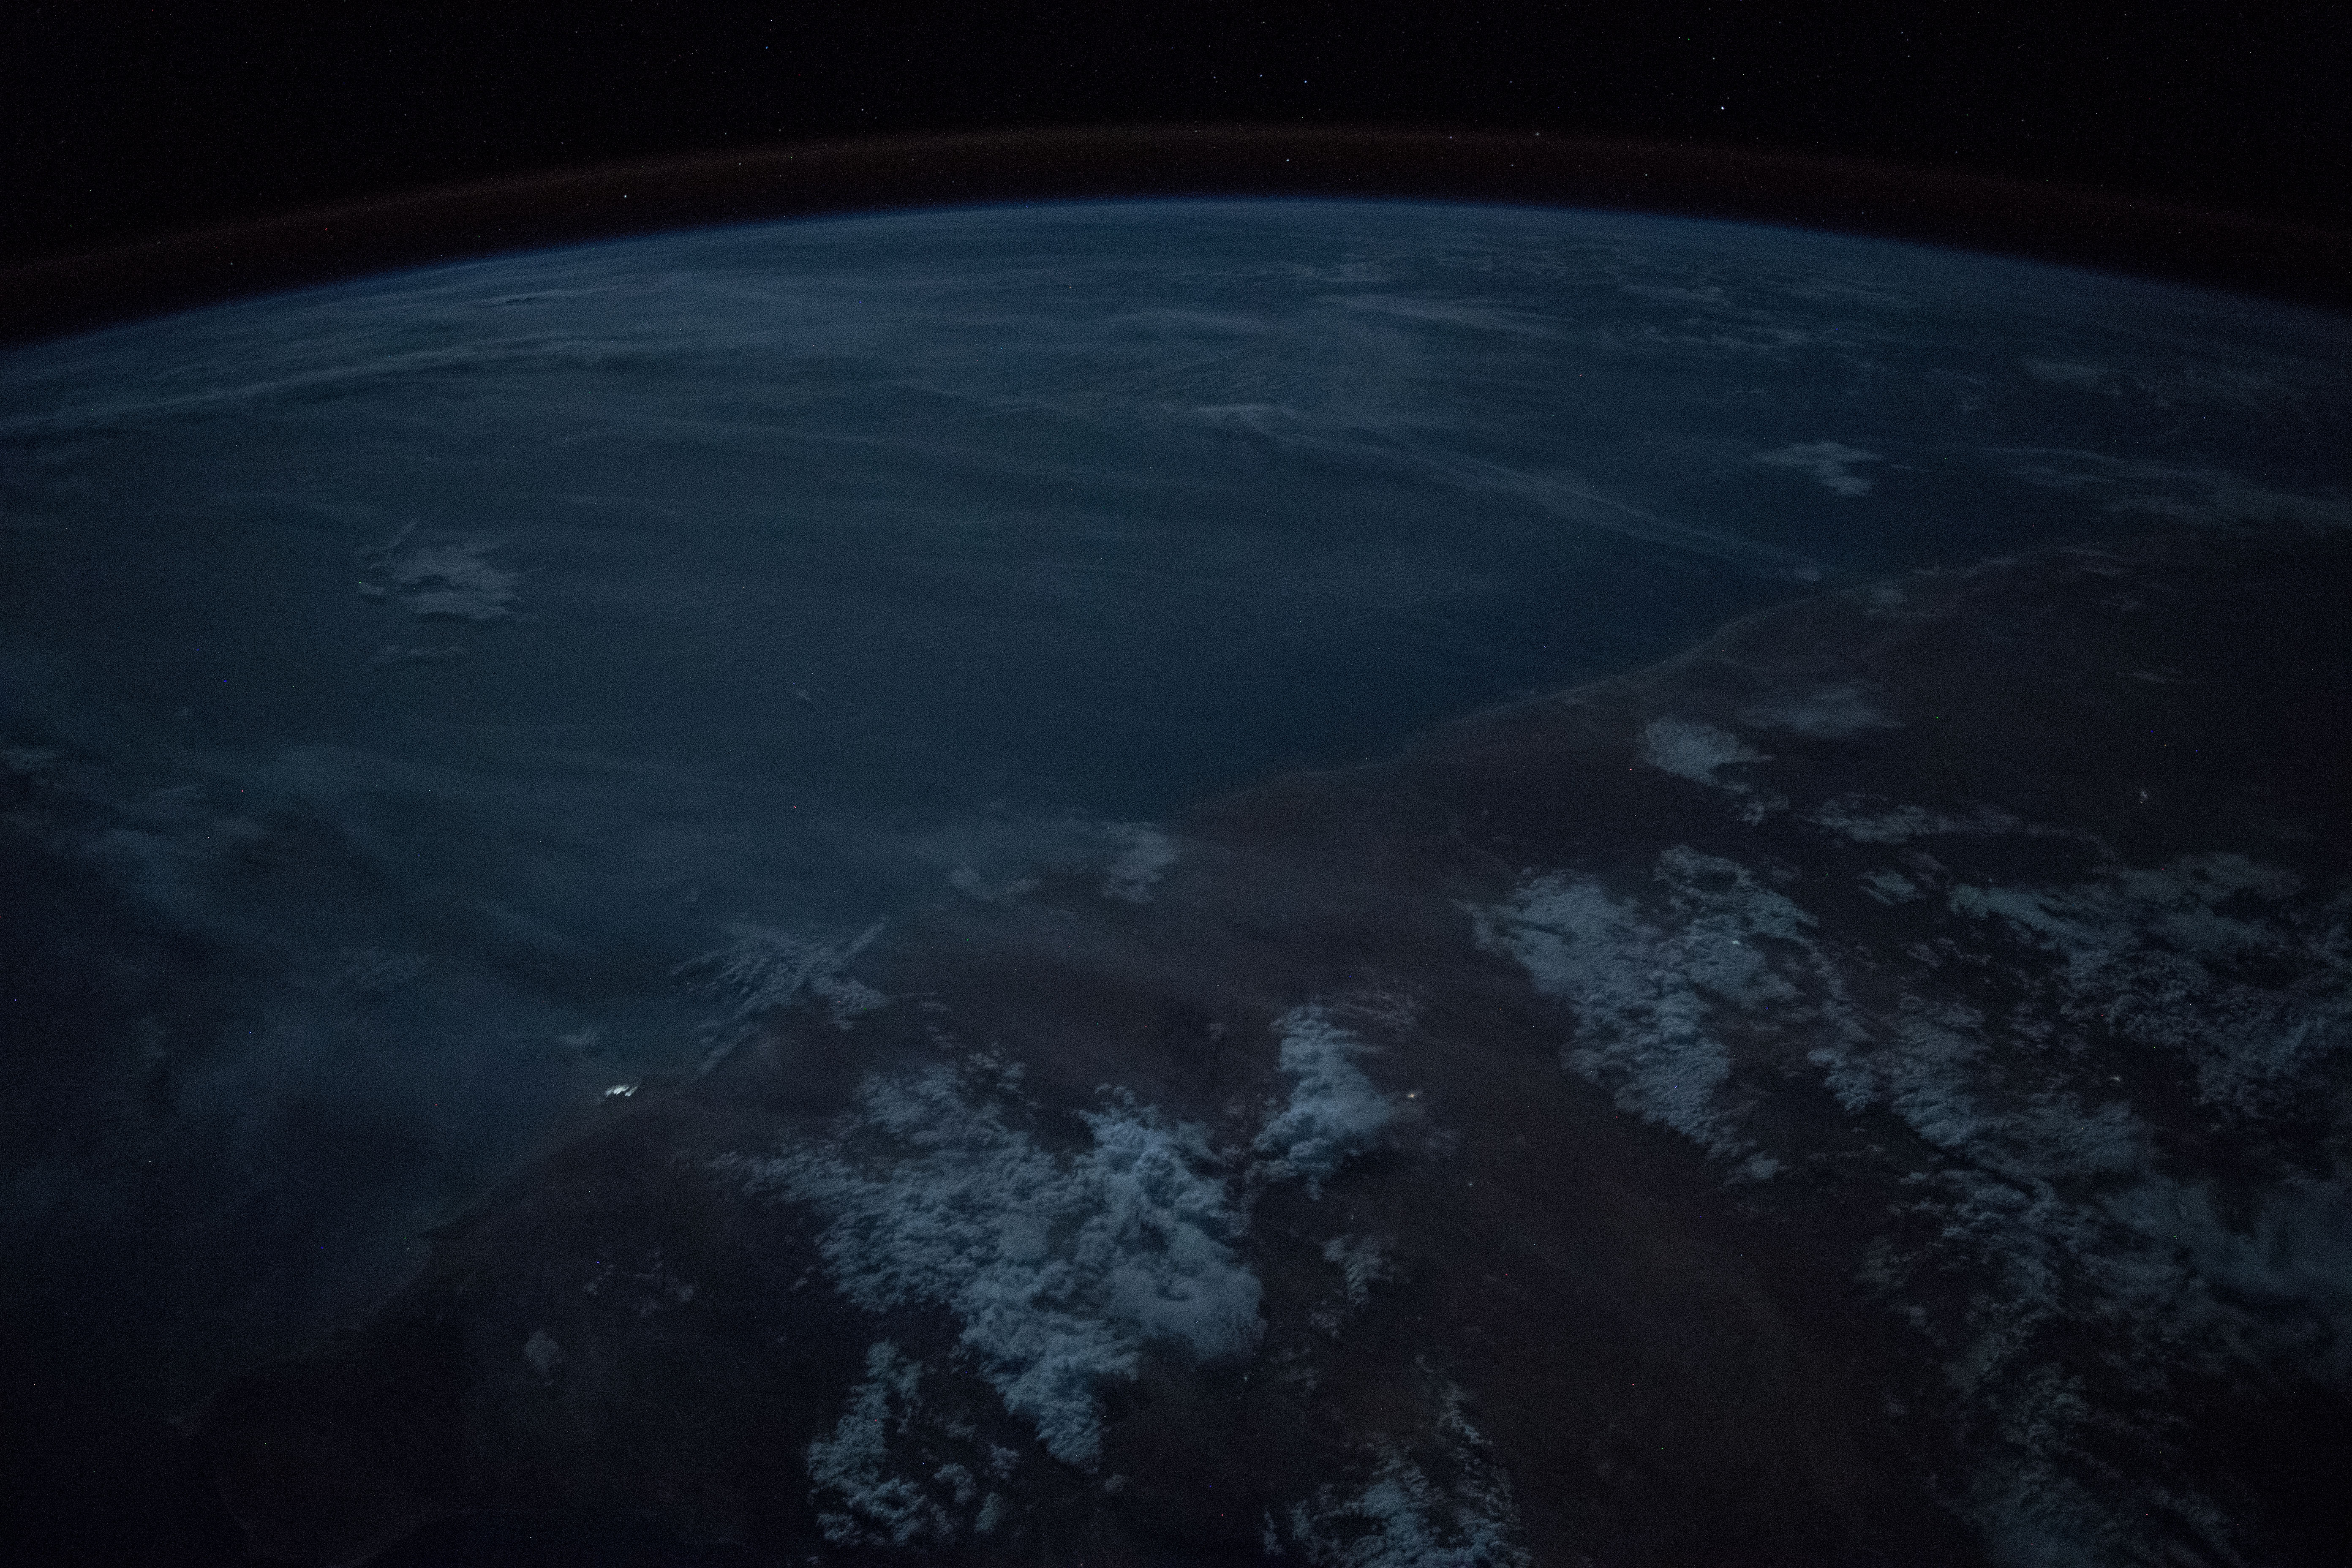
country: SOMALIA
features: EYL CITY, EYL PARK, BANDAR BEYLA TOWN, HAFUN TOWN
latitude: 7.8
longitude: 49.9
